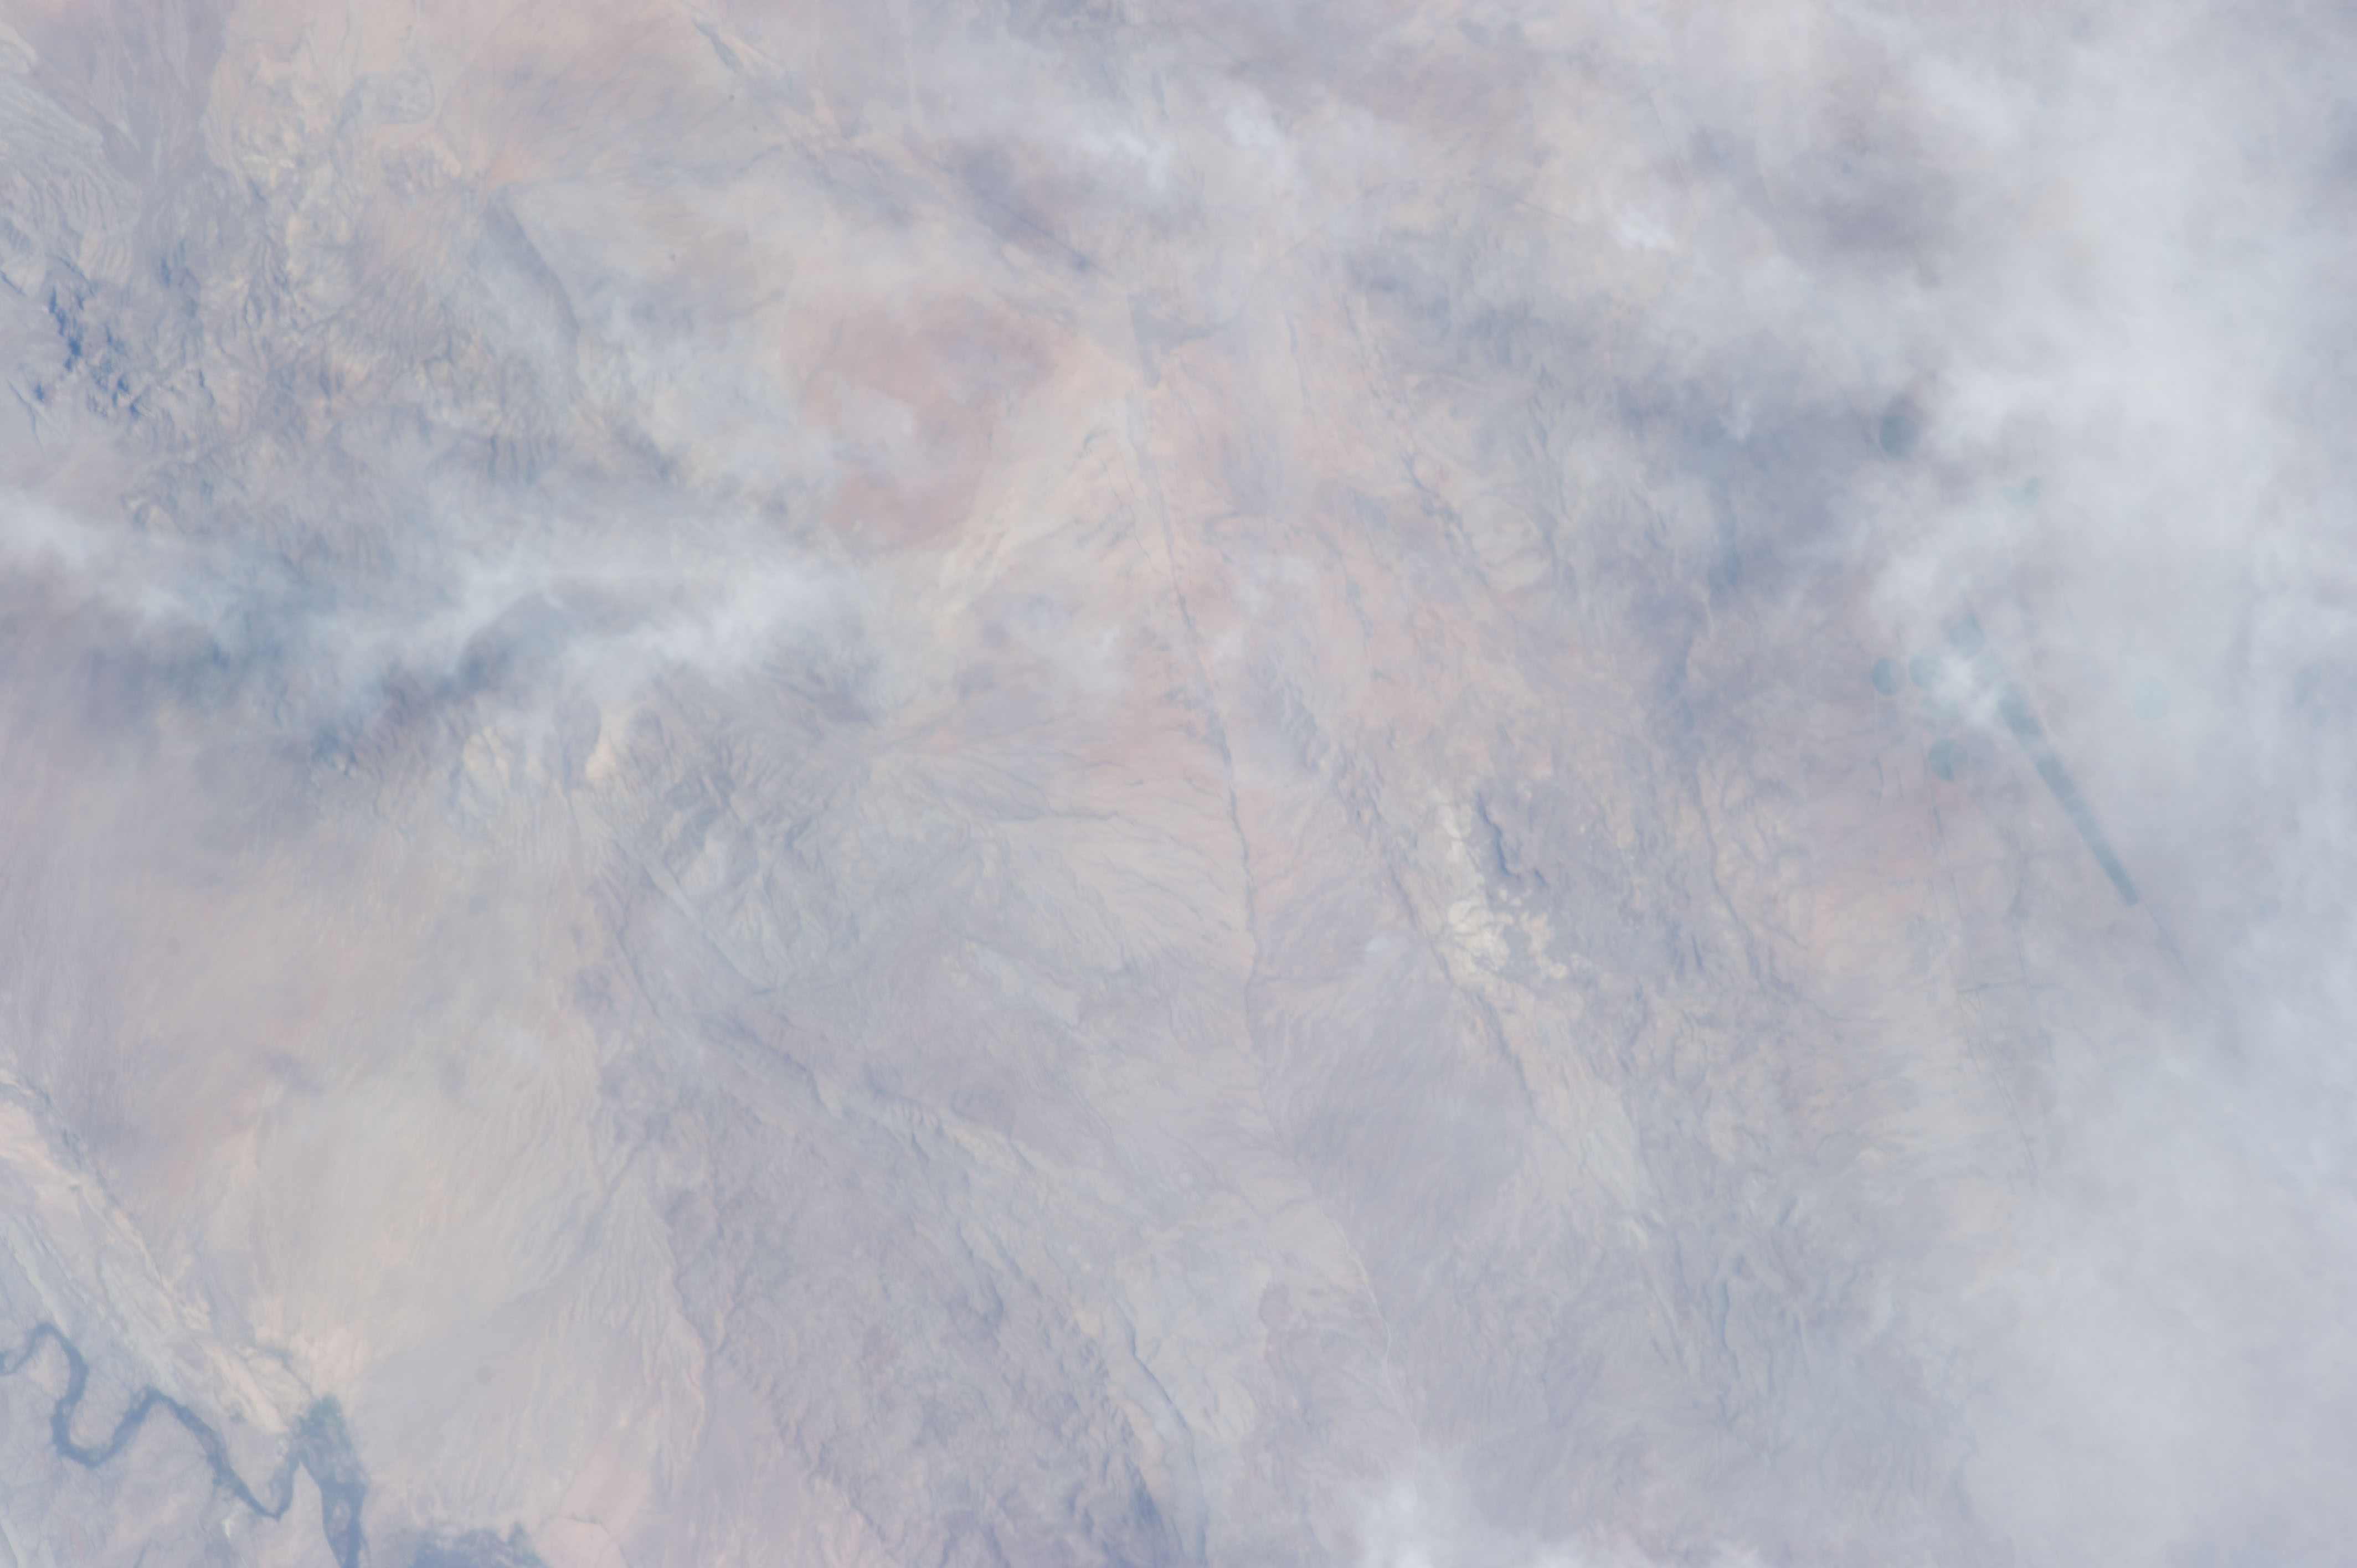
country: USA-TEXAS
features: GREEN R. V., VAN HORN MTS., EAGLE MTS., RIO GRANDE R. V., DESERT DRAIN.
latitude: 30.9
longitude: -104.9
